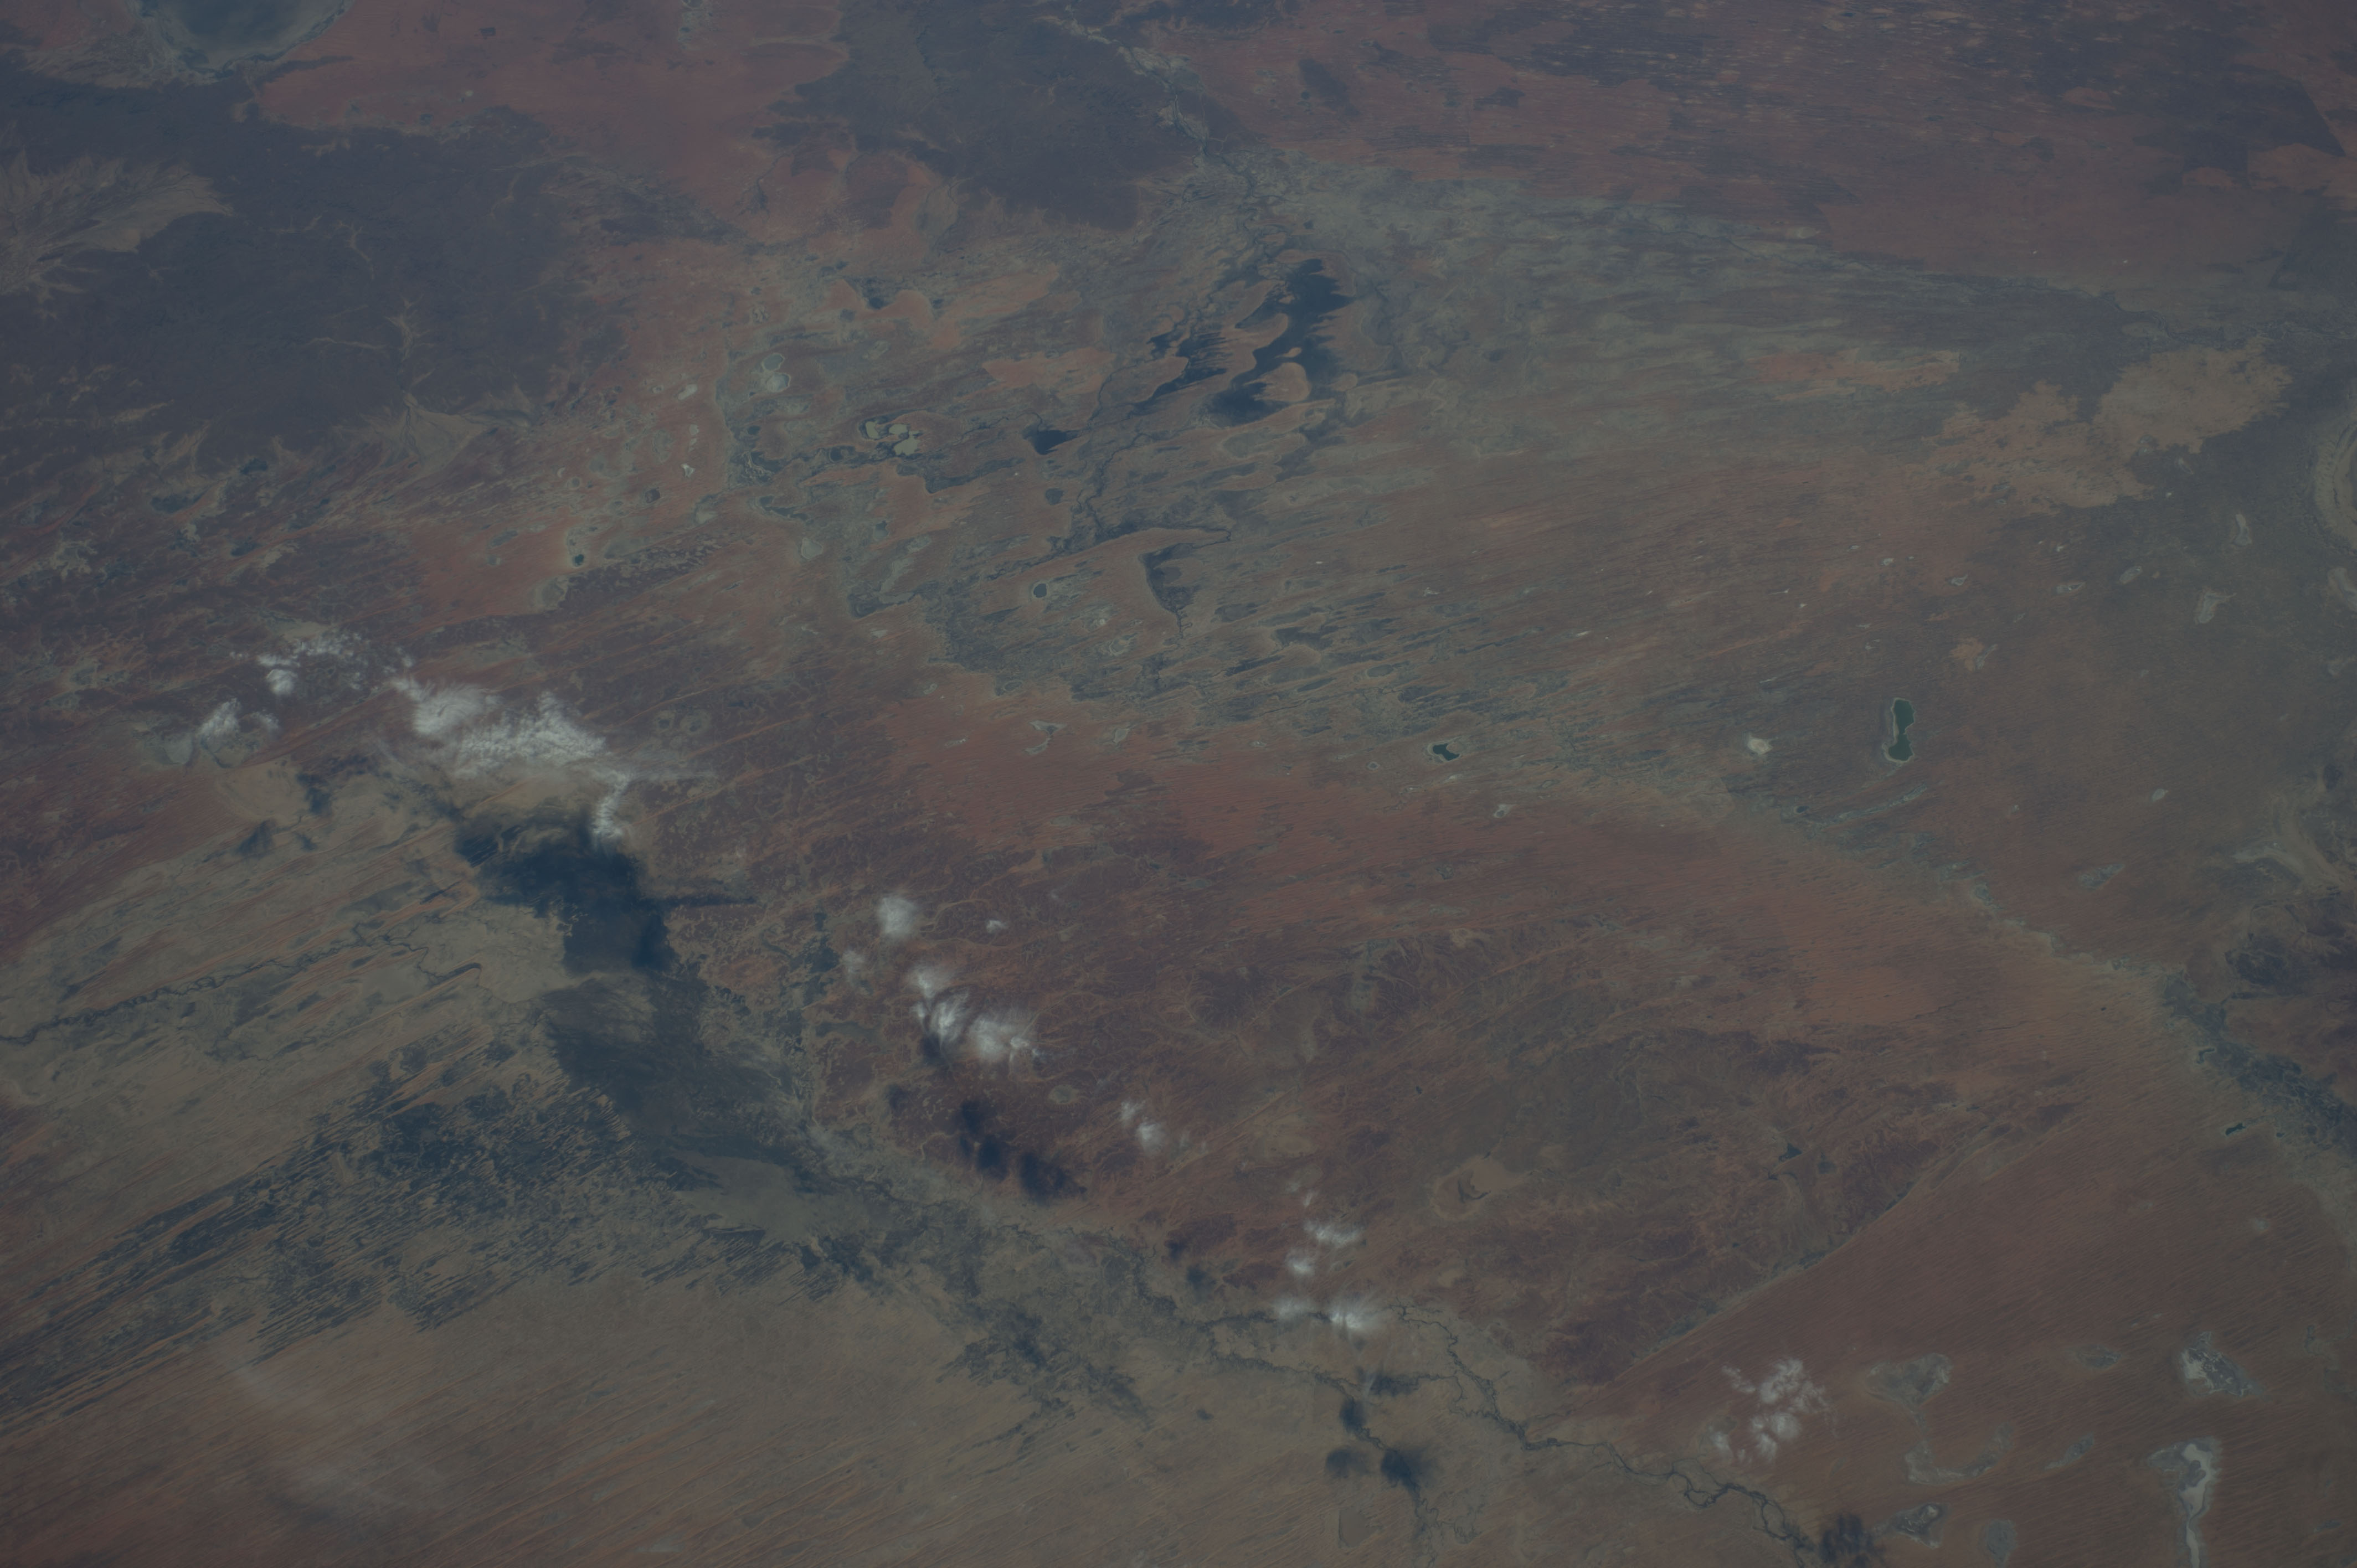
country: AUSTRALIA-SA
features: L. HOPE, L. WARRAKALANNA, L. PERIGUNDI
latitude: -27.5
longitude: 139.5
